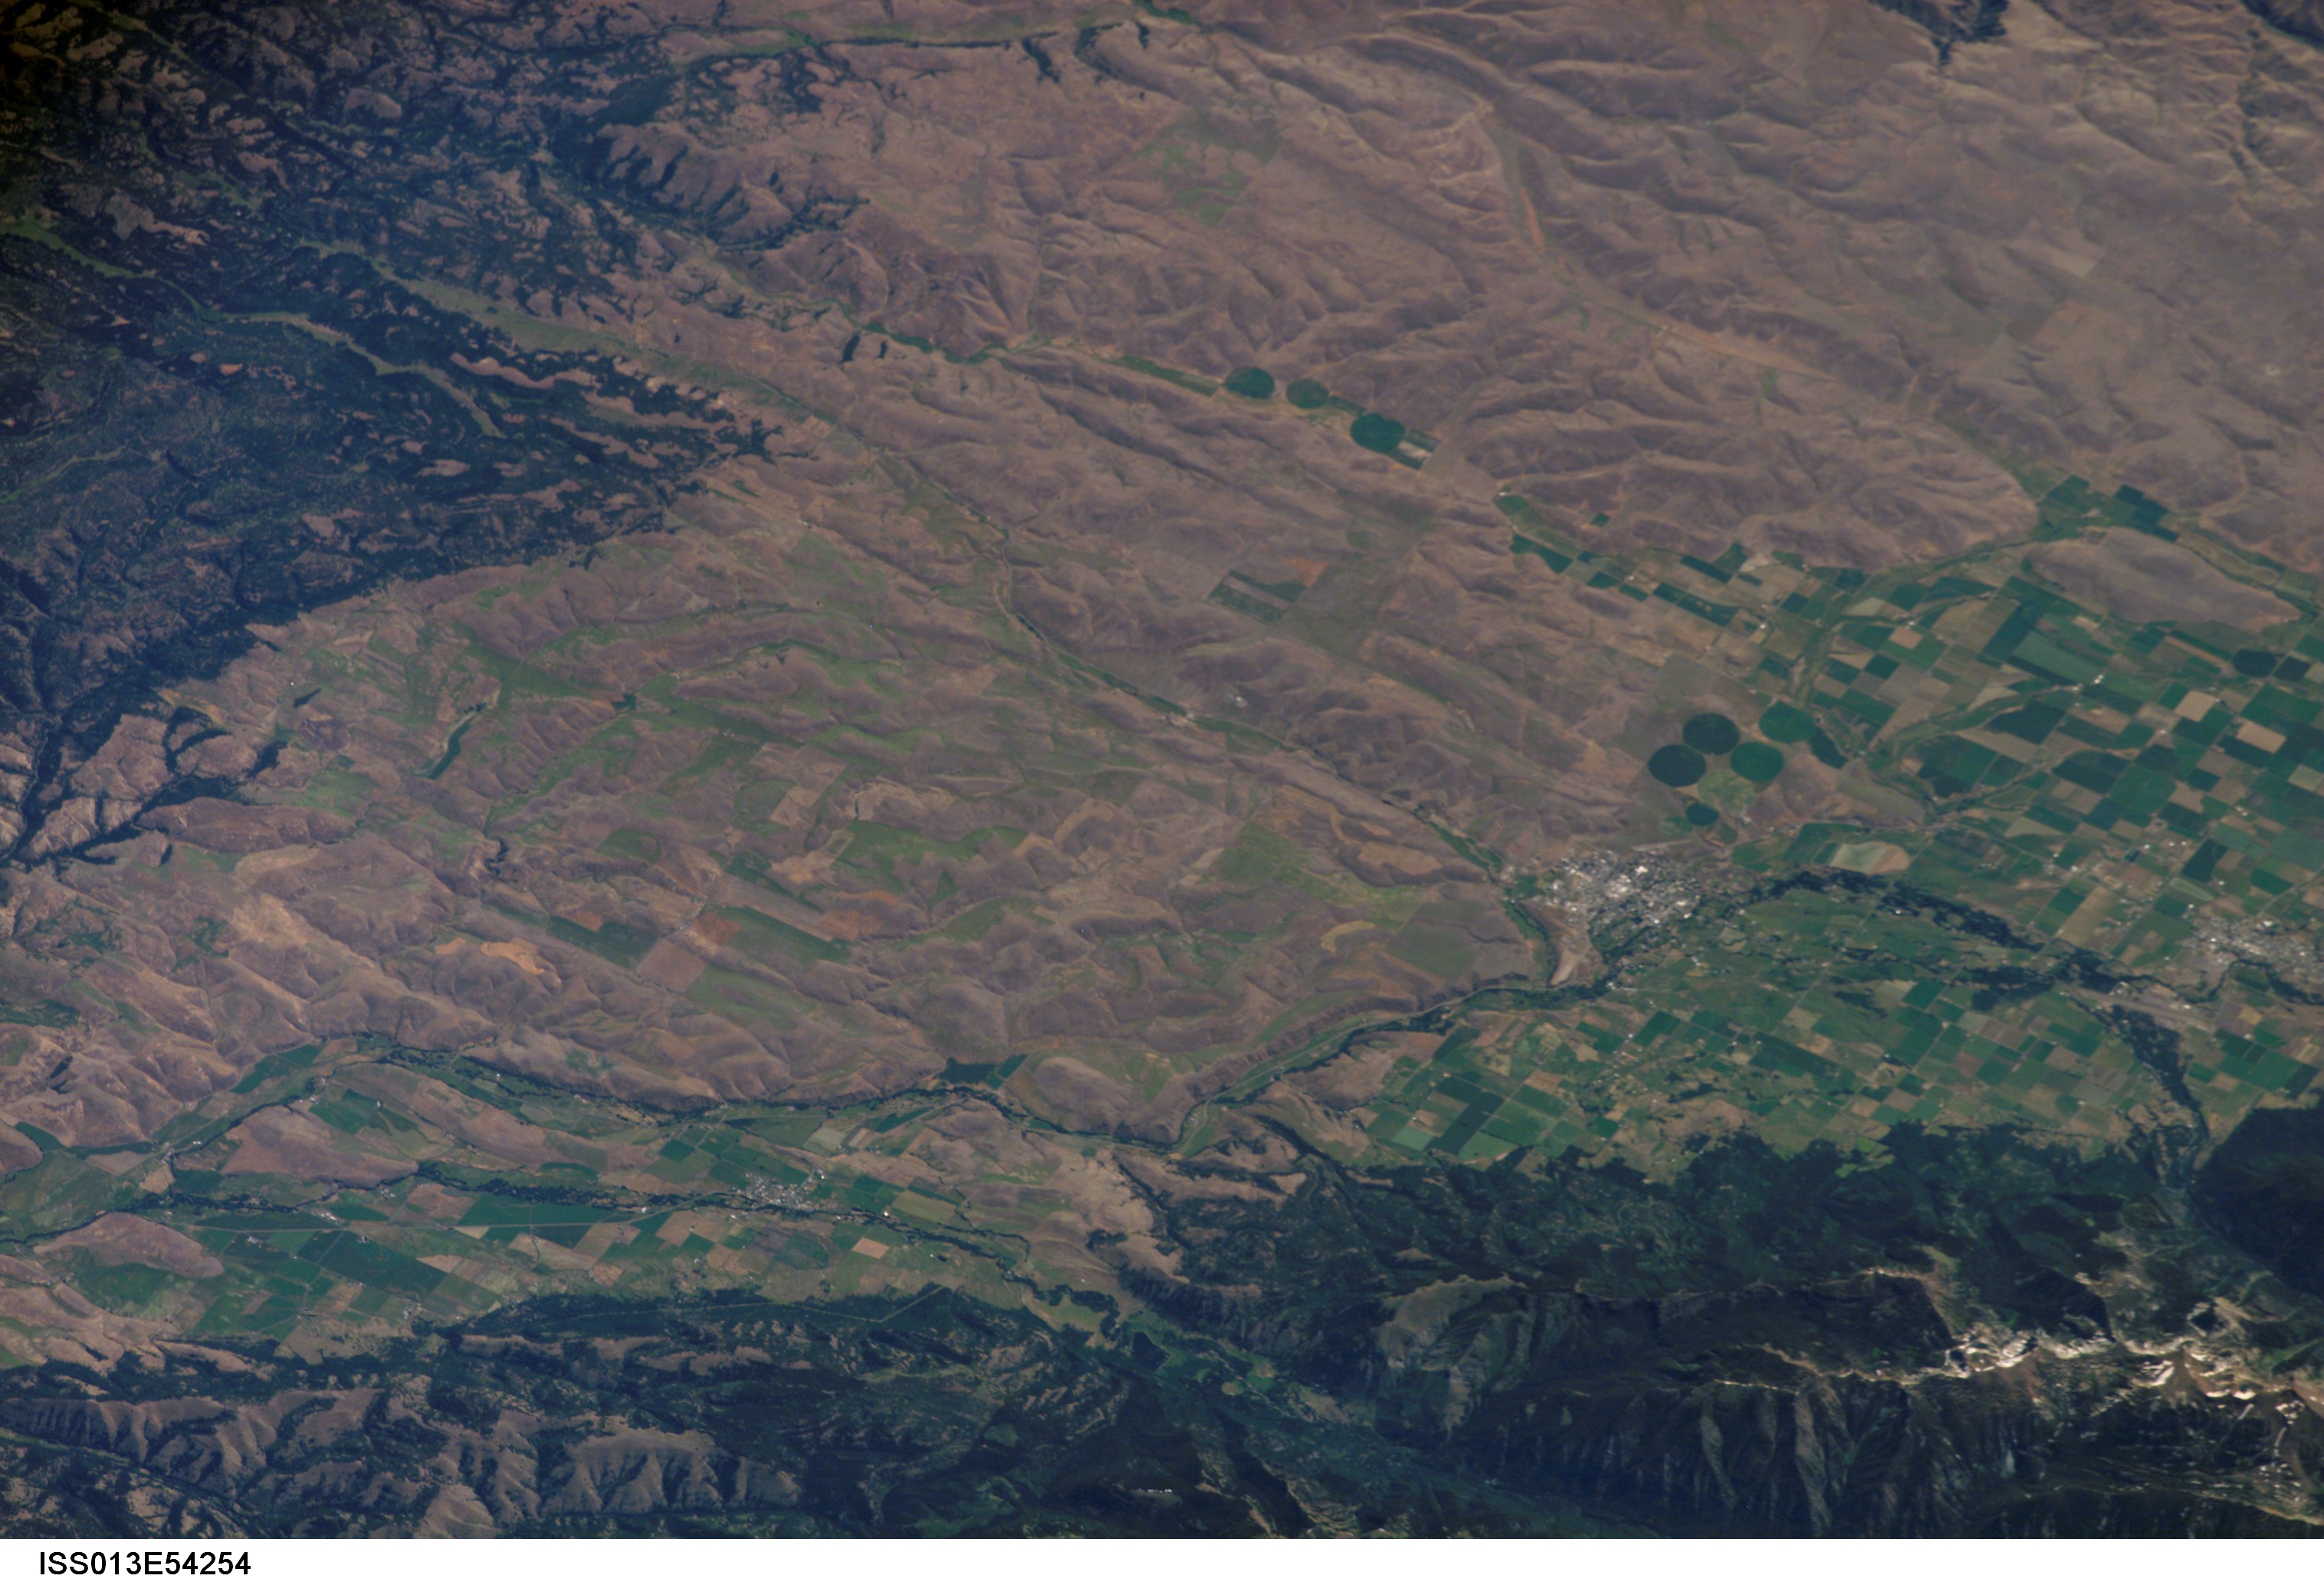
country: USA-OREGON
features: LOSTINE, ENTERPRISE
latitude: 45.5
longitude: -117.2
